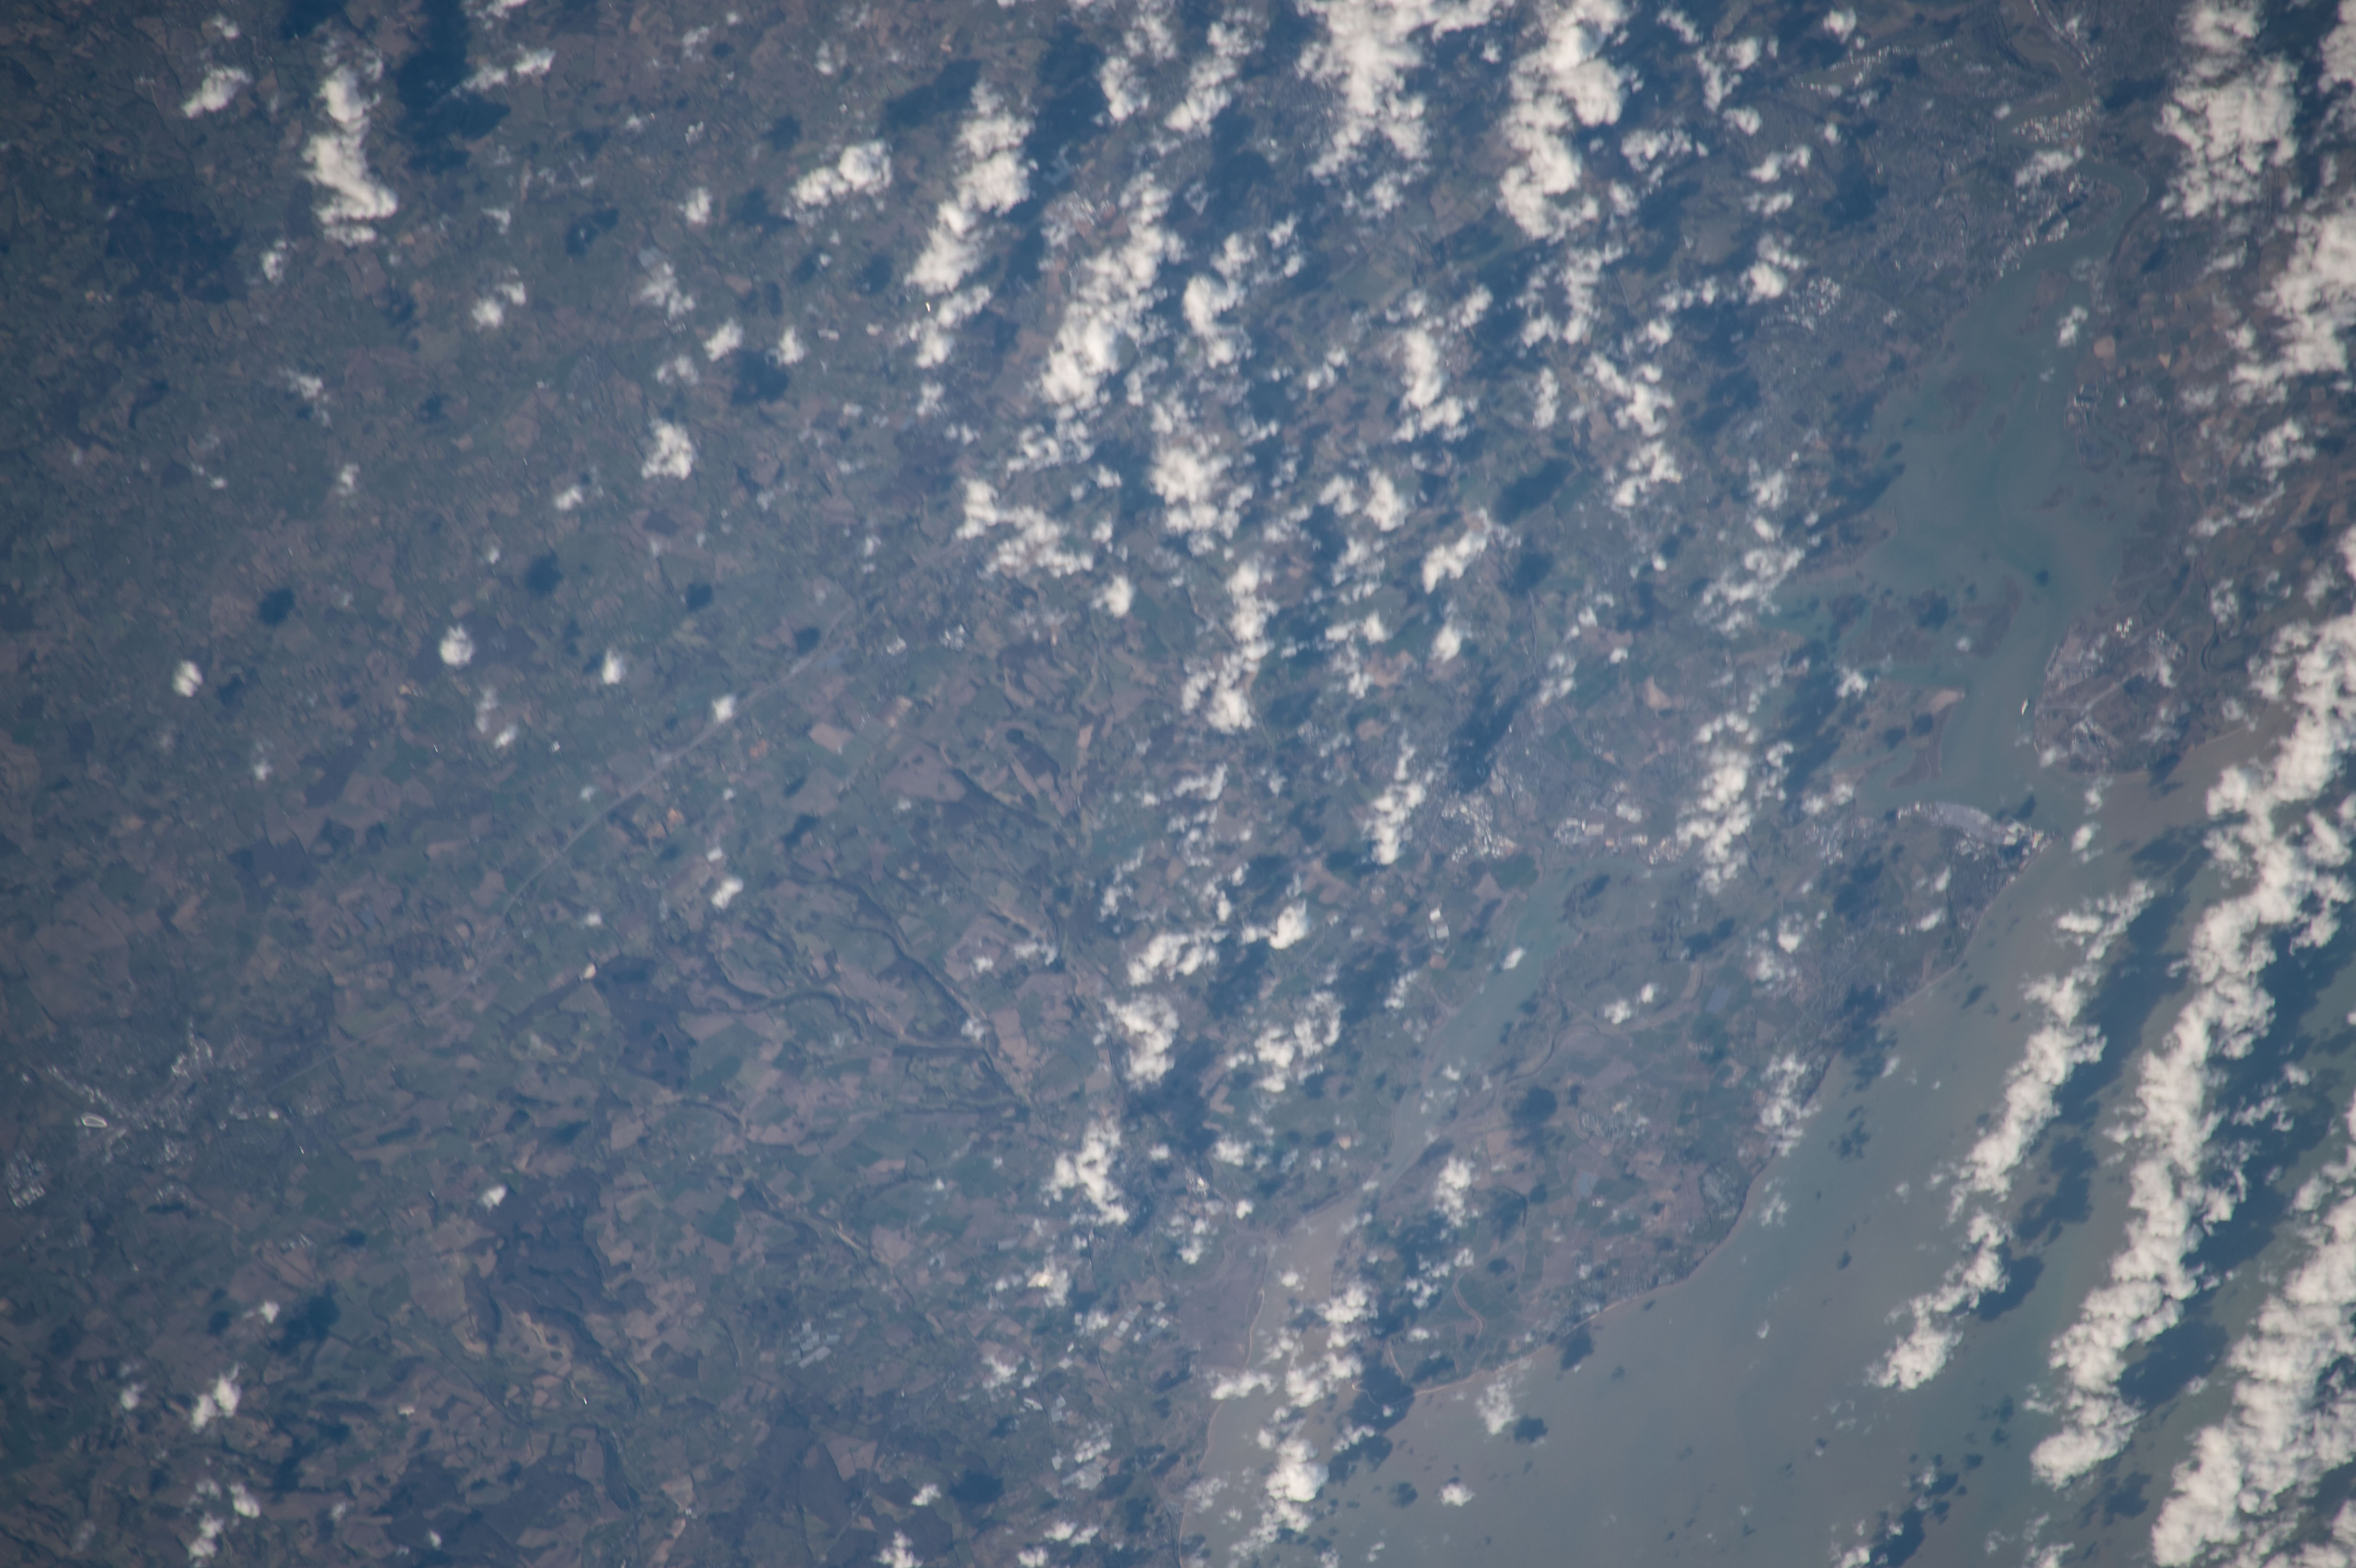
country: UK-ENGLAND
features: MEDWAY RIVER,SITTINGBOURNE UK,ASHFORD UK,CHATHAM UK,THAMES RIVER
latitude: 51.3
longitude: 0.8
